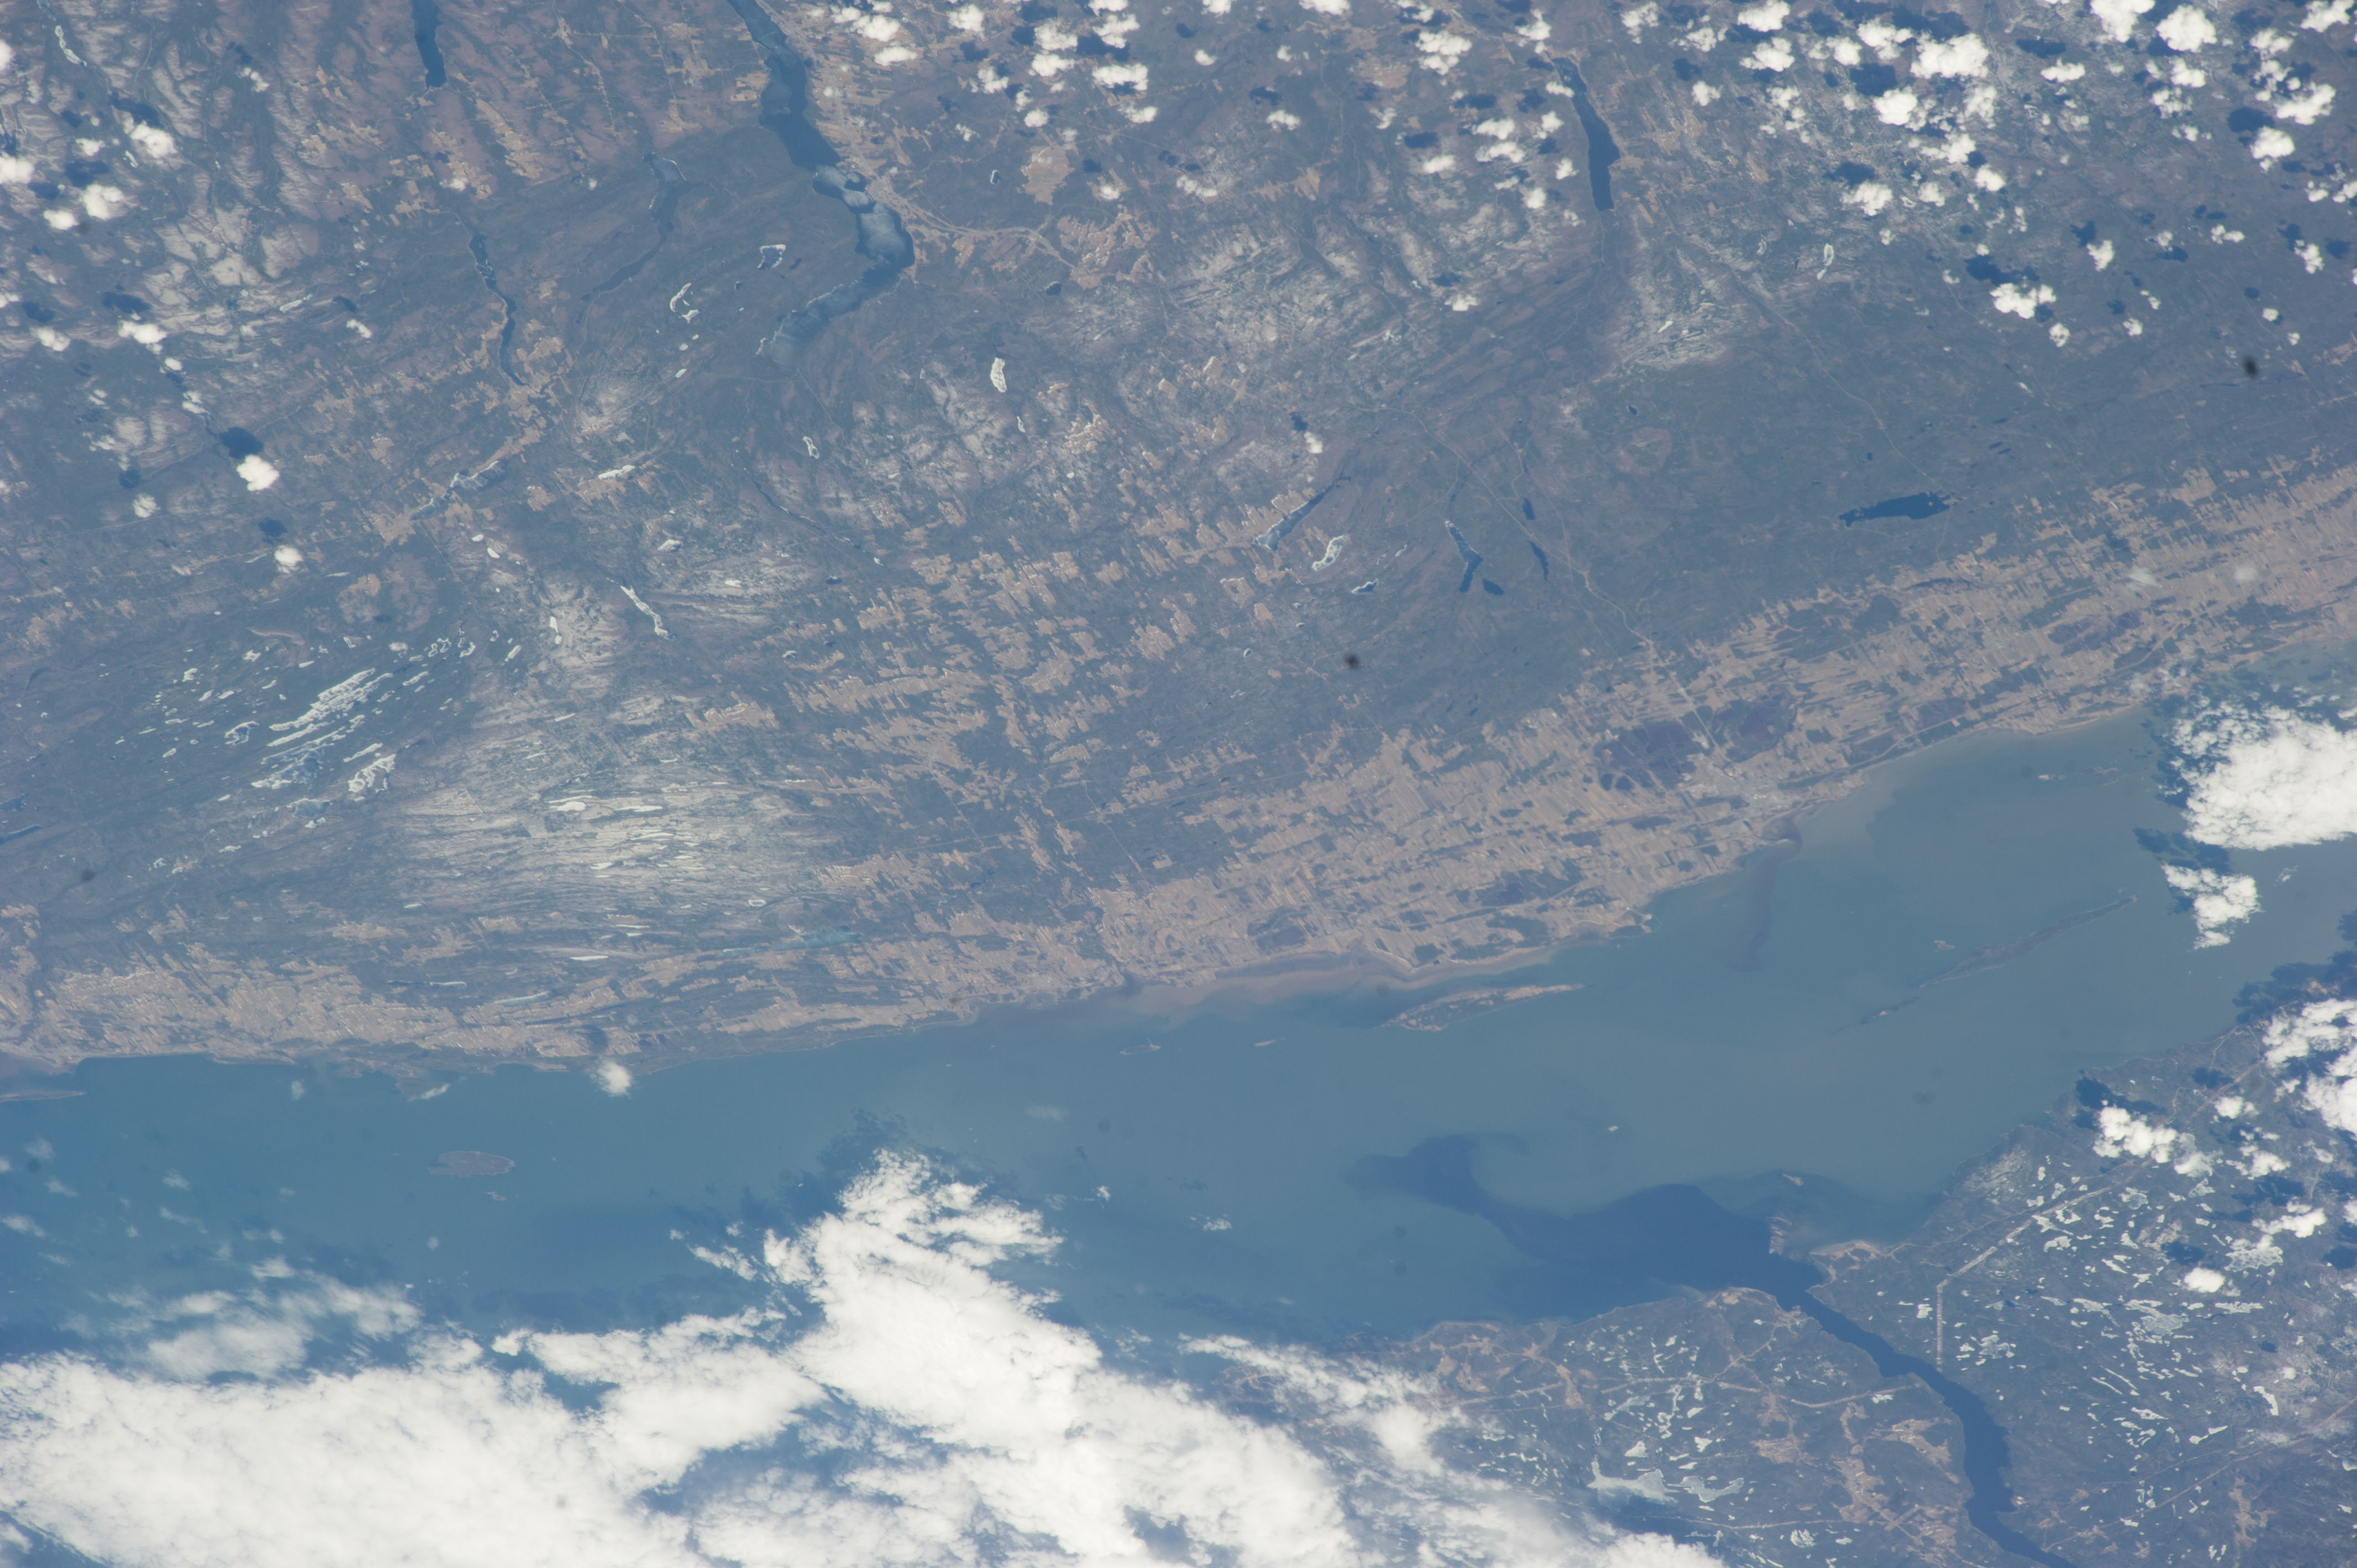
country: CANADA-Q
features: SAINT-PAUL-DE-LA-CROIX, ST LAWRENCE RIVER, SAGUENAY RIVER, POHENEGAMOOK LAKE, LAKE TEMISCOUATA NATIONAL PARK, LAKE TEMISCOUATA
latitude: 48.0
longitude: -69.2
